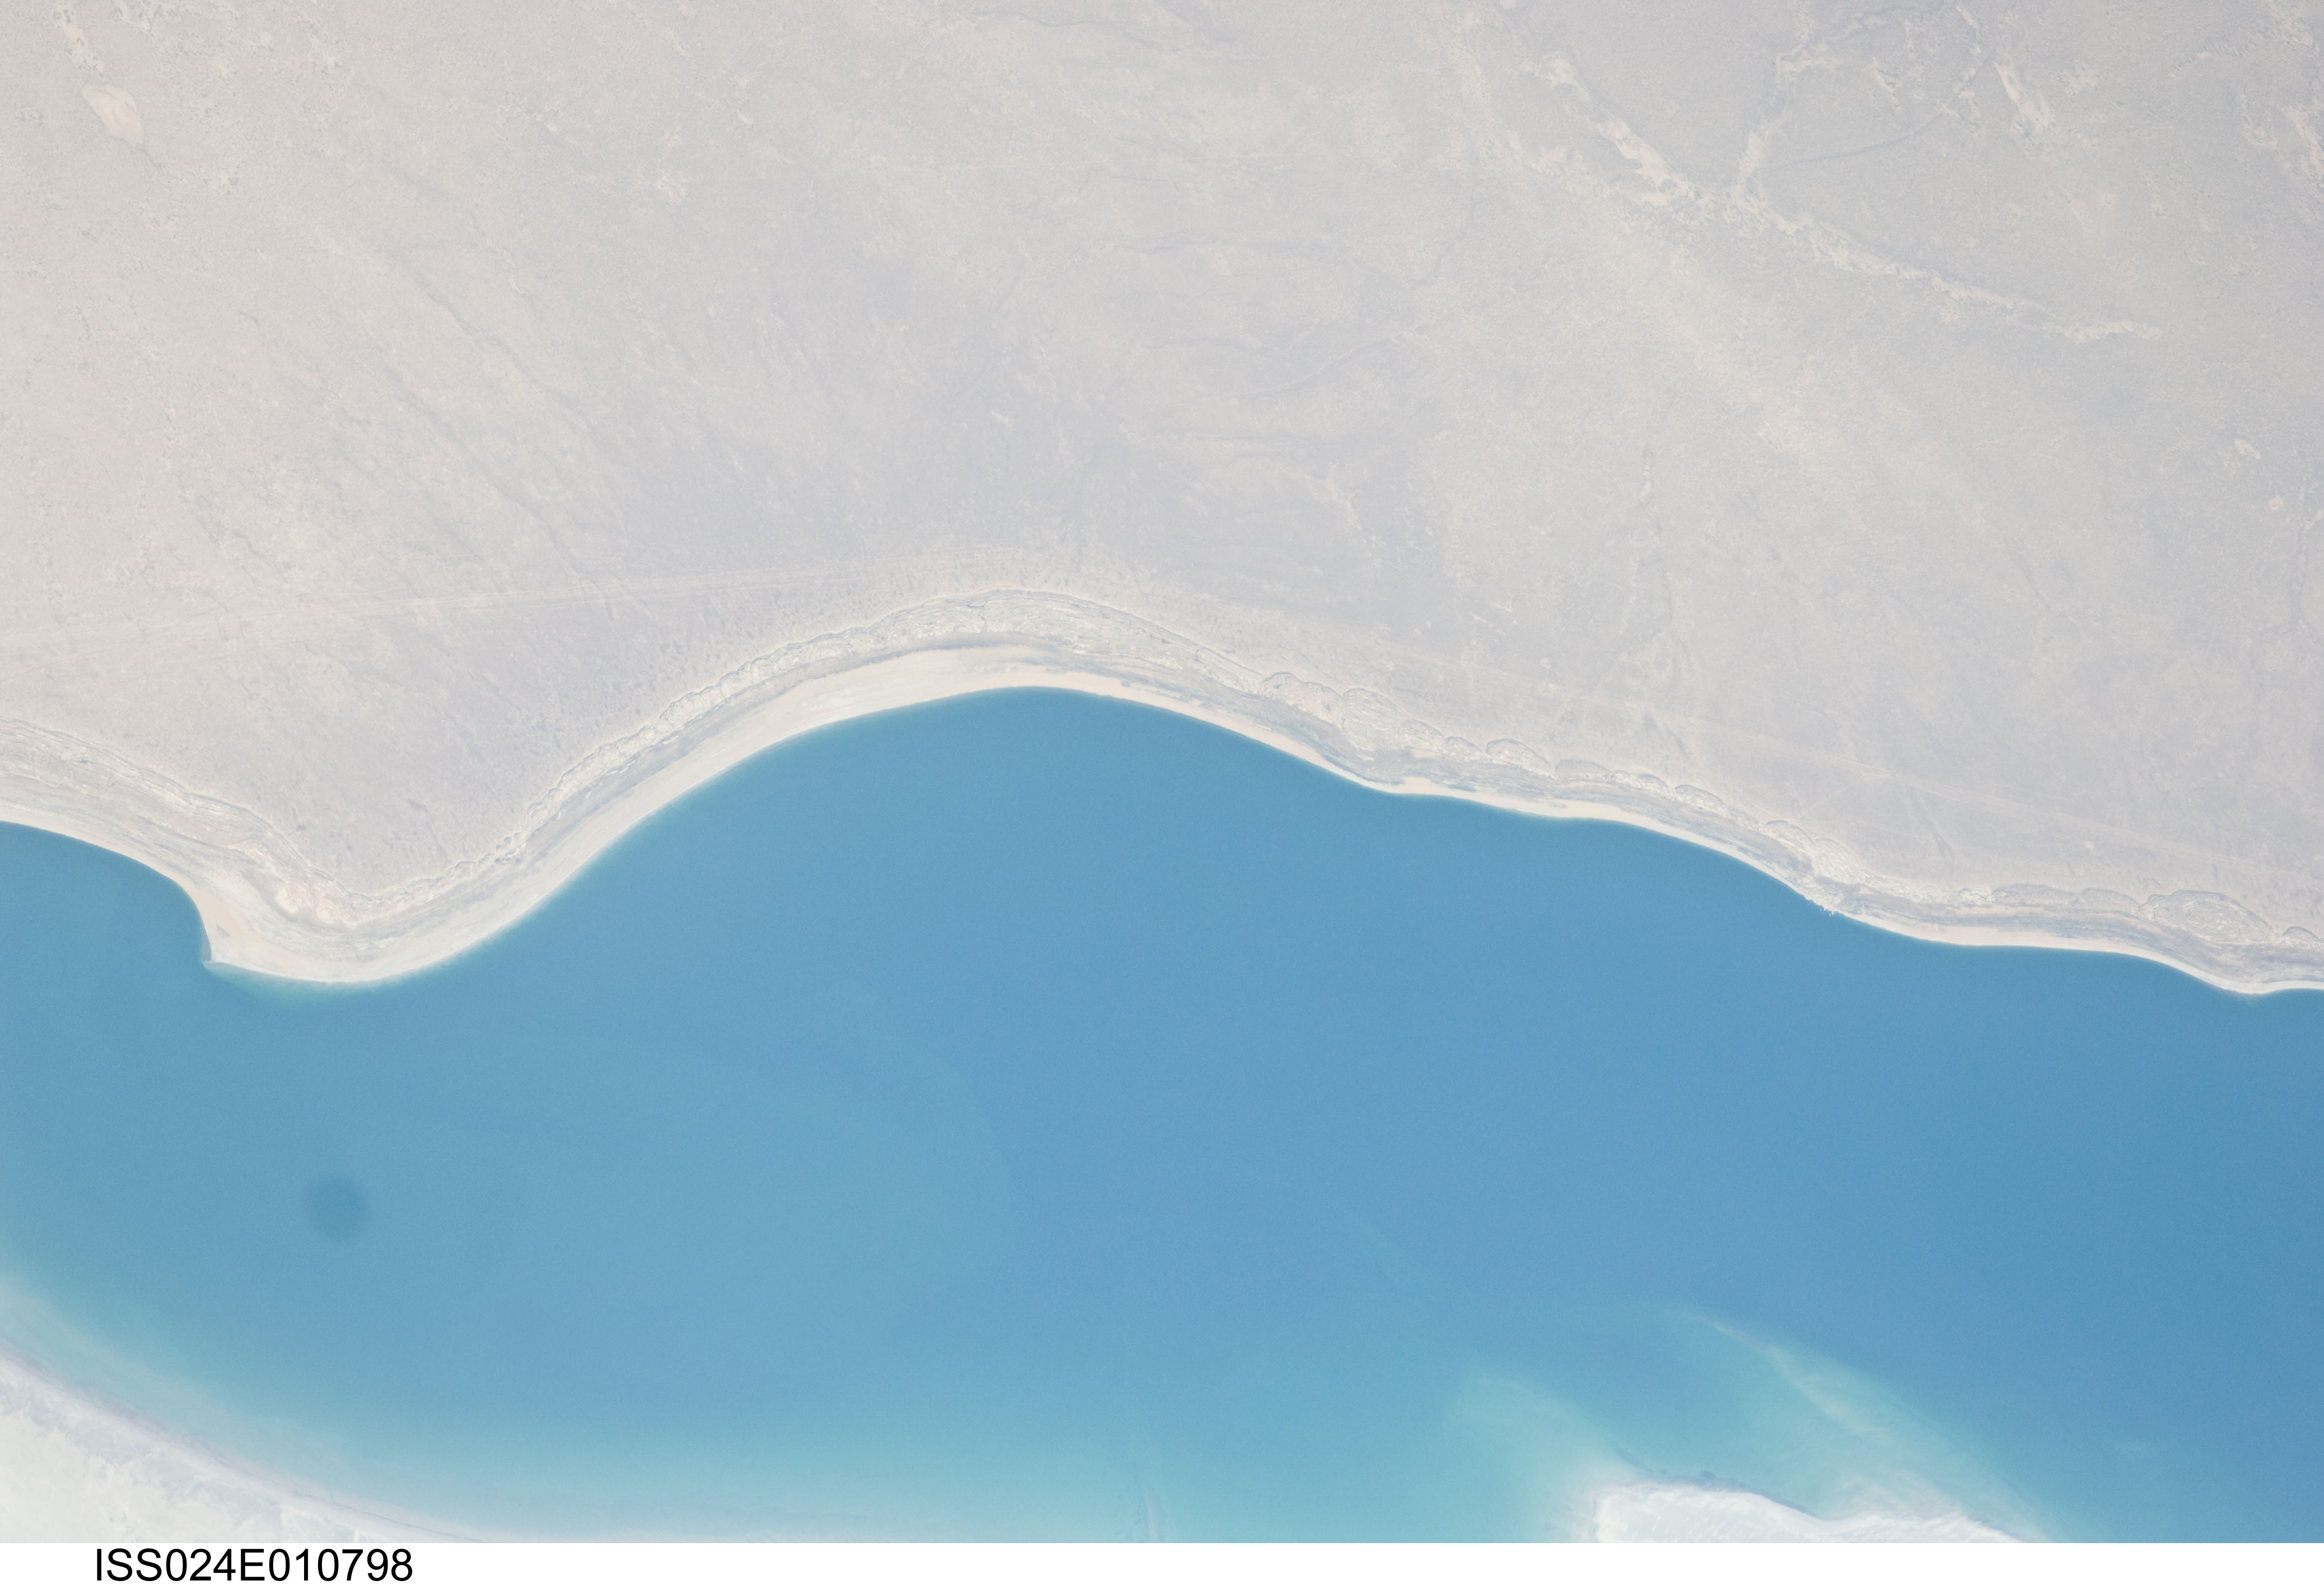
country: UZBEKISTAN
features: SOUTHWESTERN END OF ARAL SEA
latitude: 44.9
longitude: 58.3
